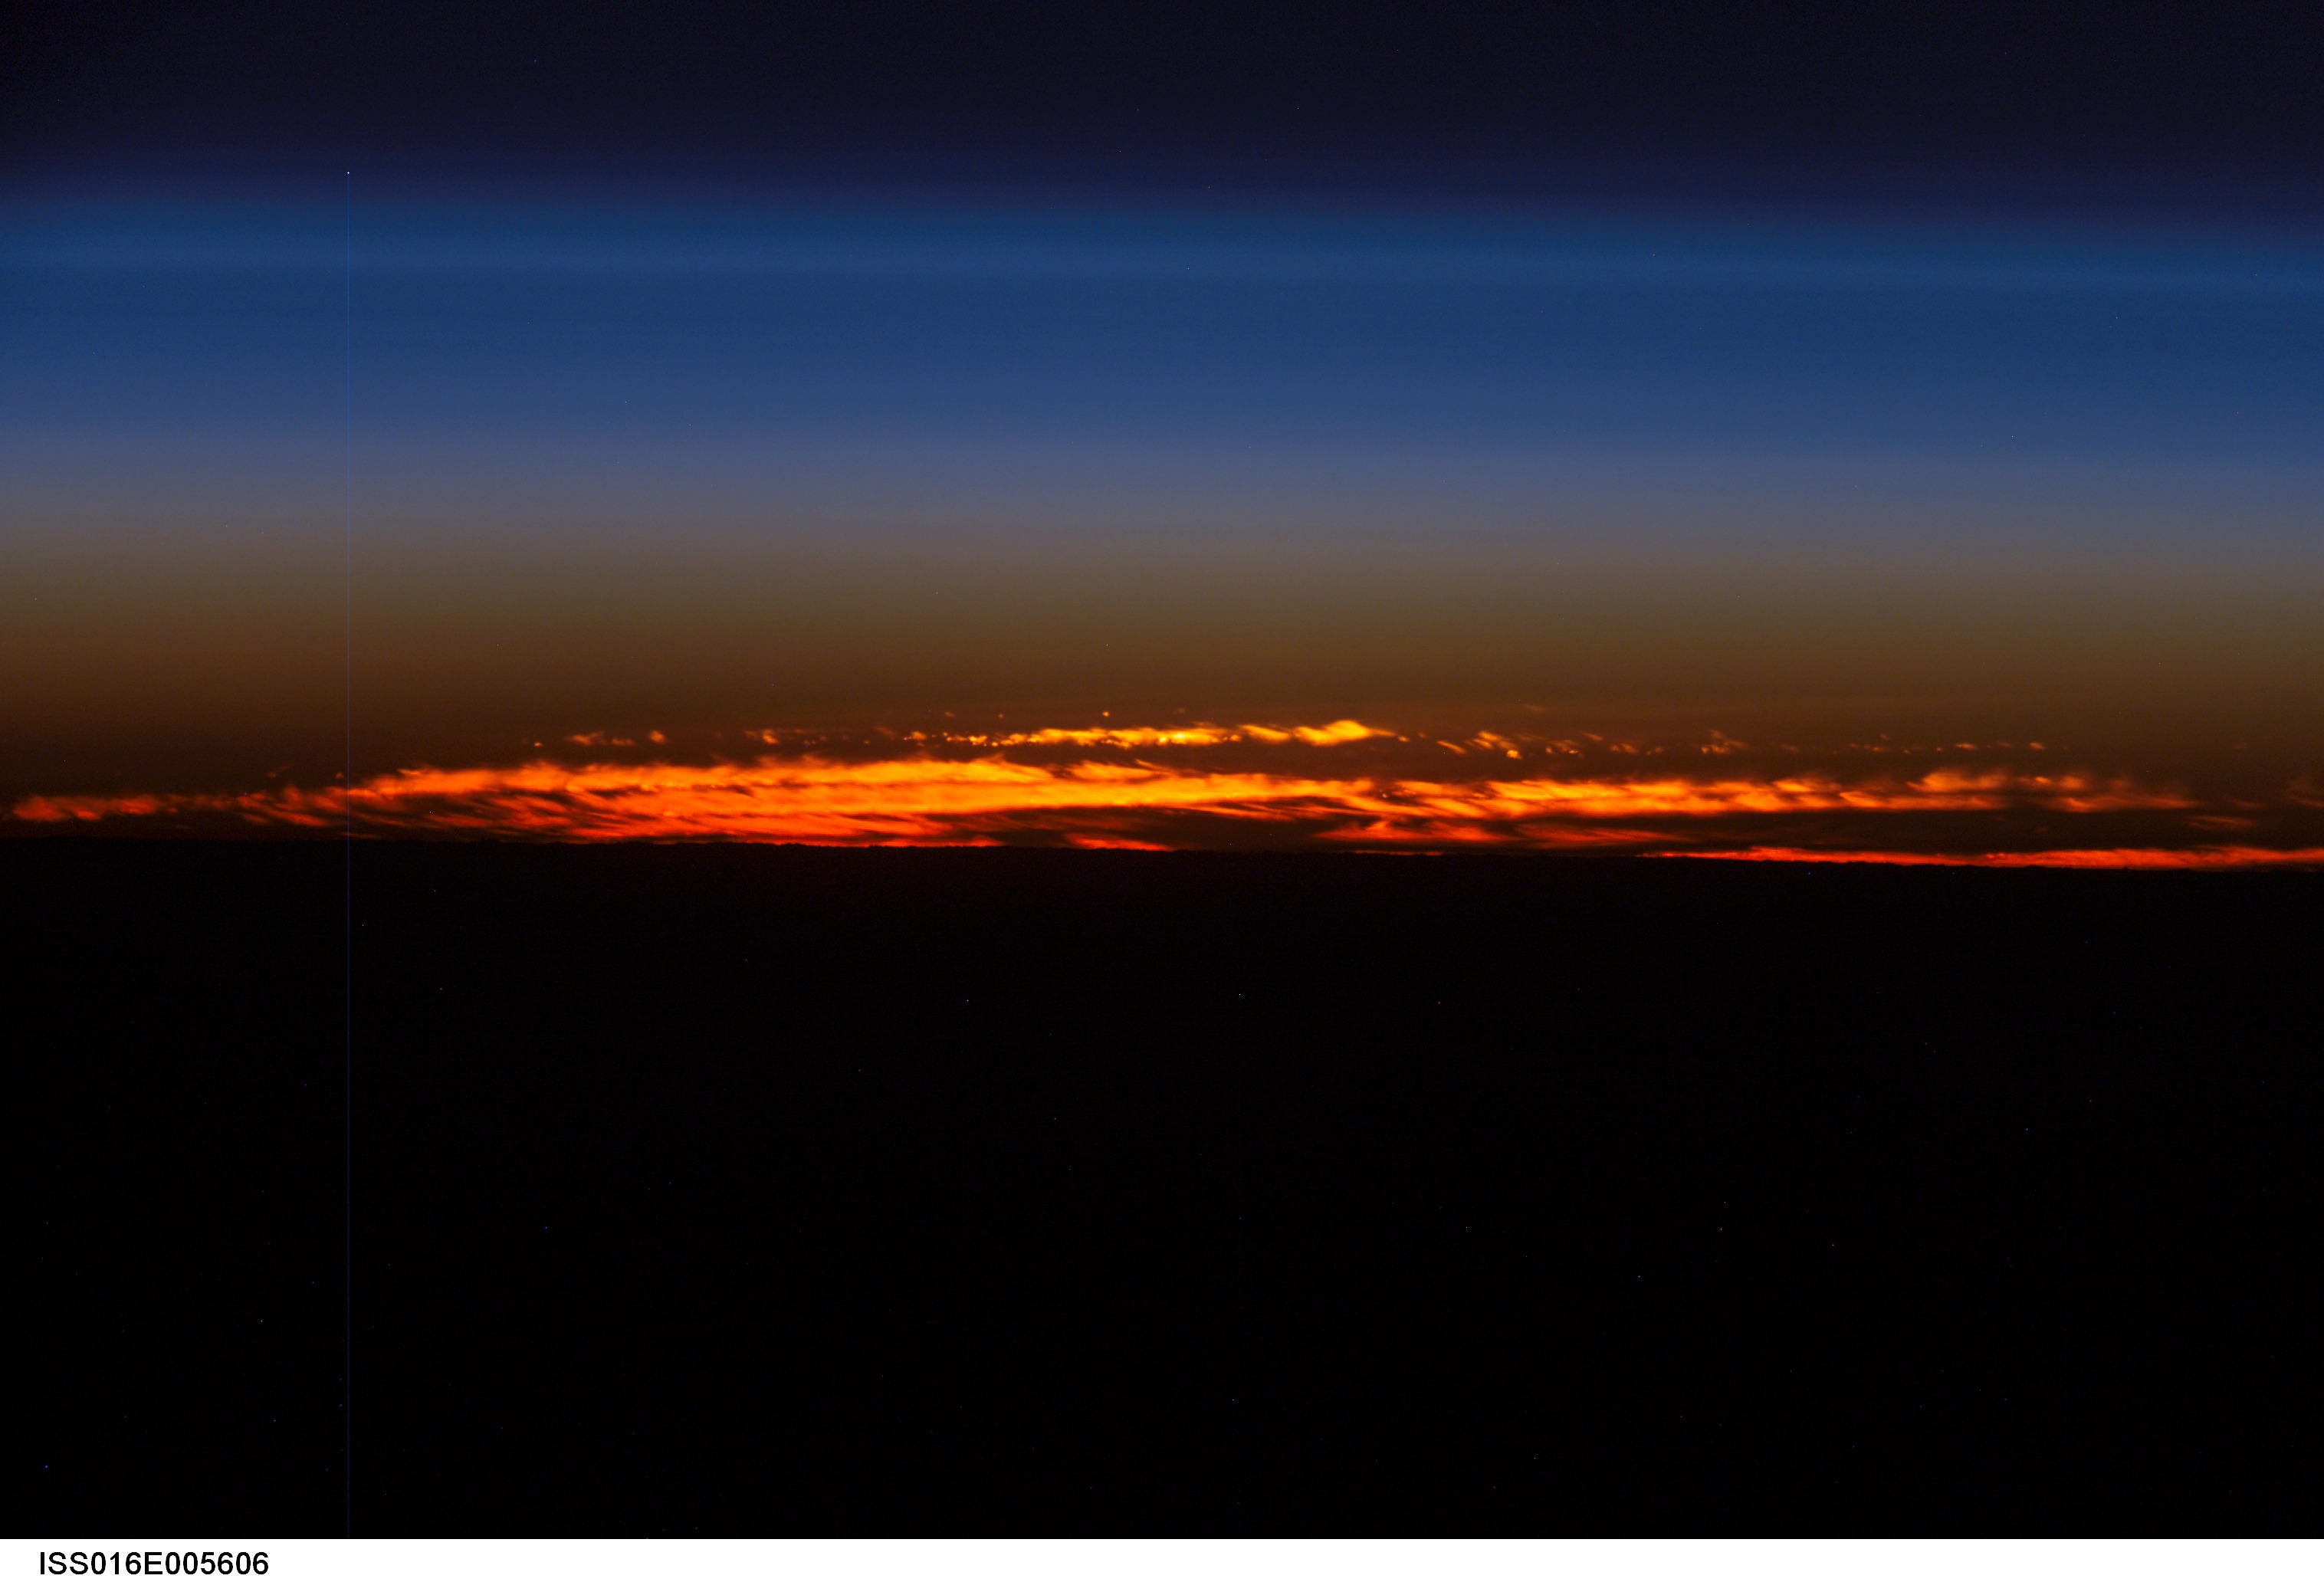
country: ATLANTIC OCEAN
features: ATMOSPHERIC LIMB, DUSK
